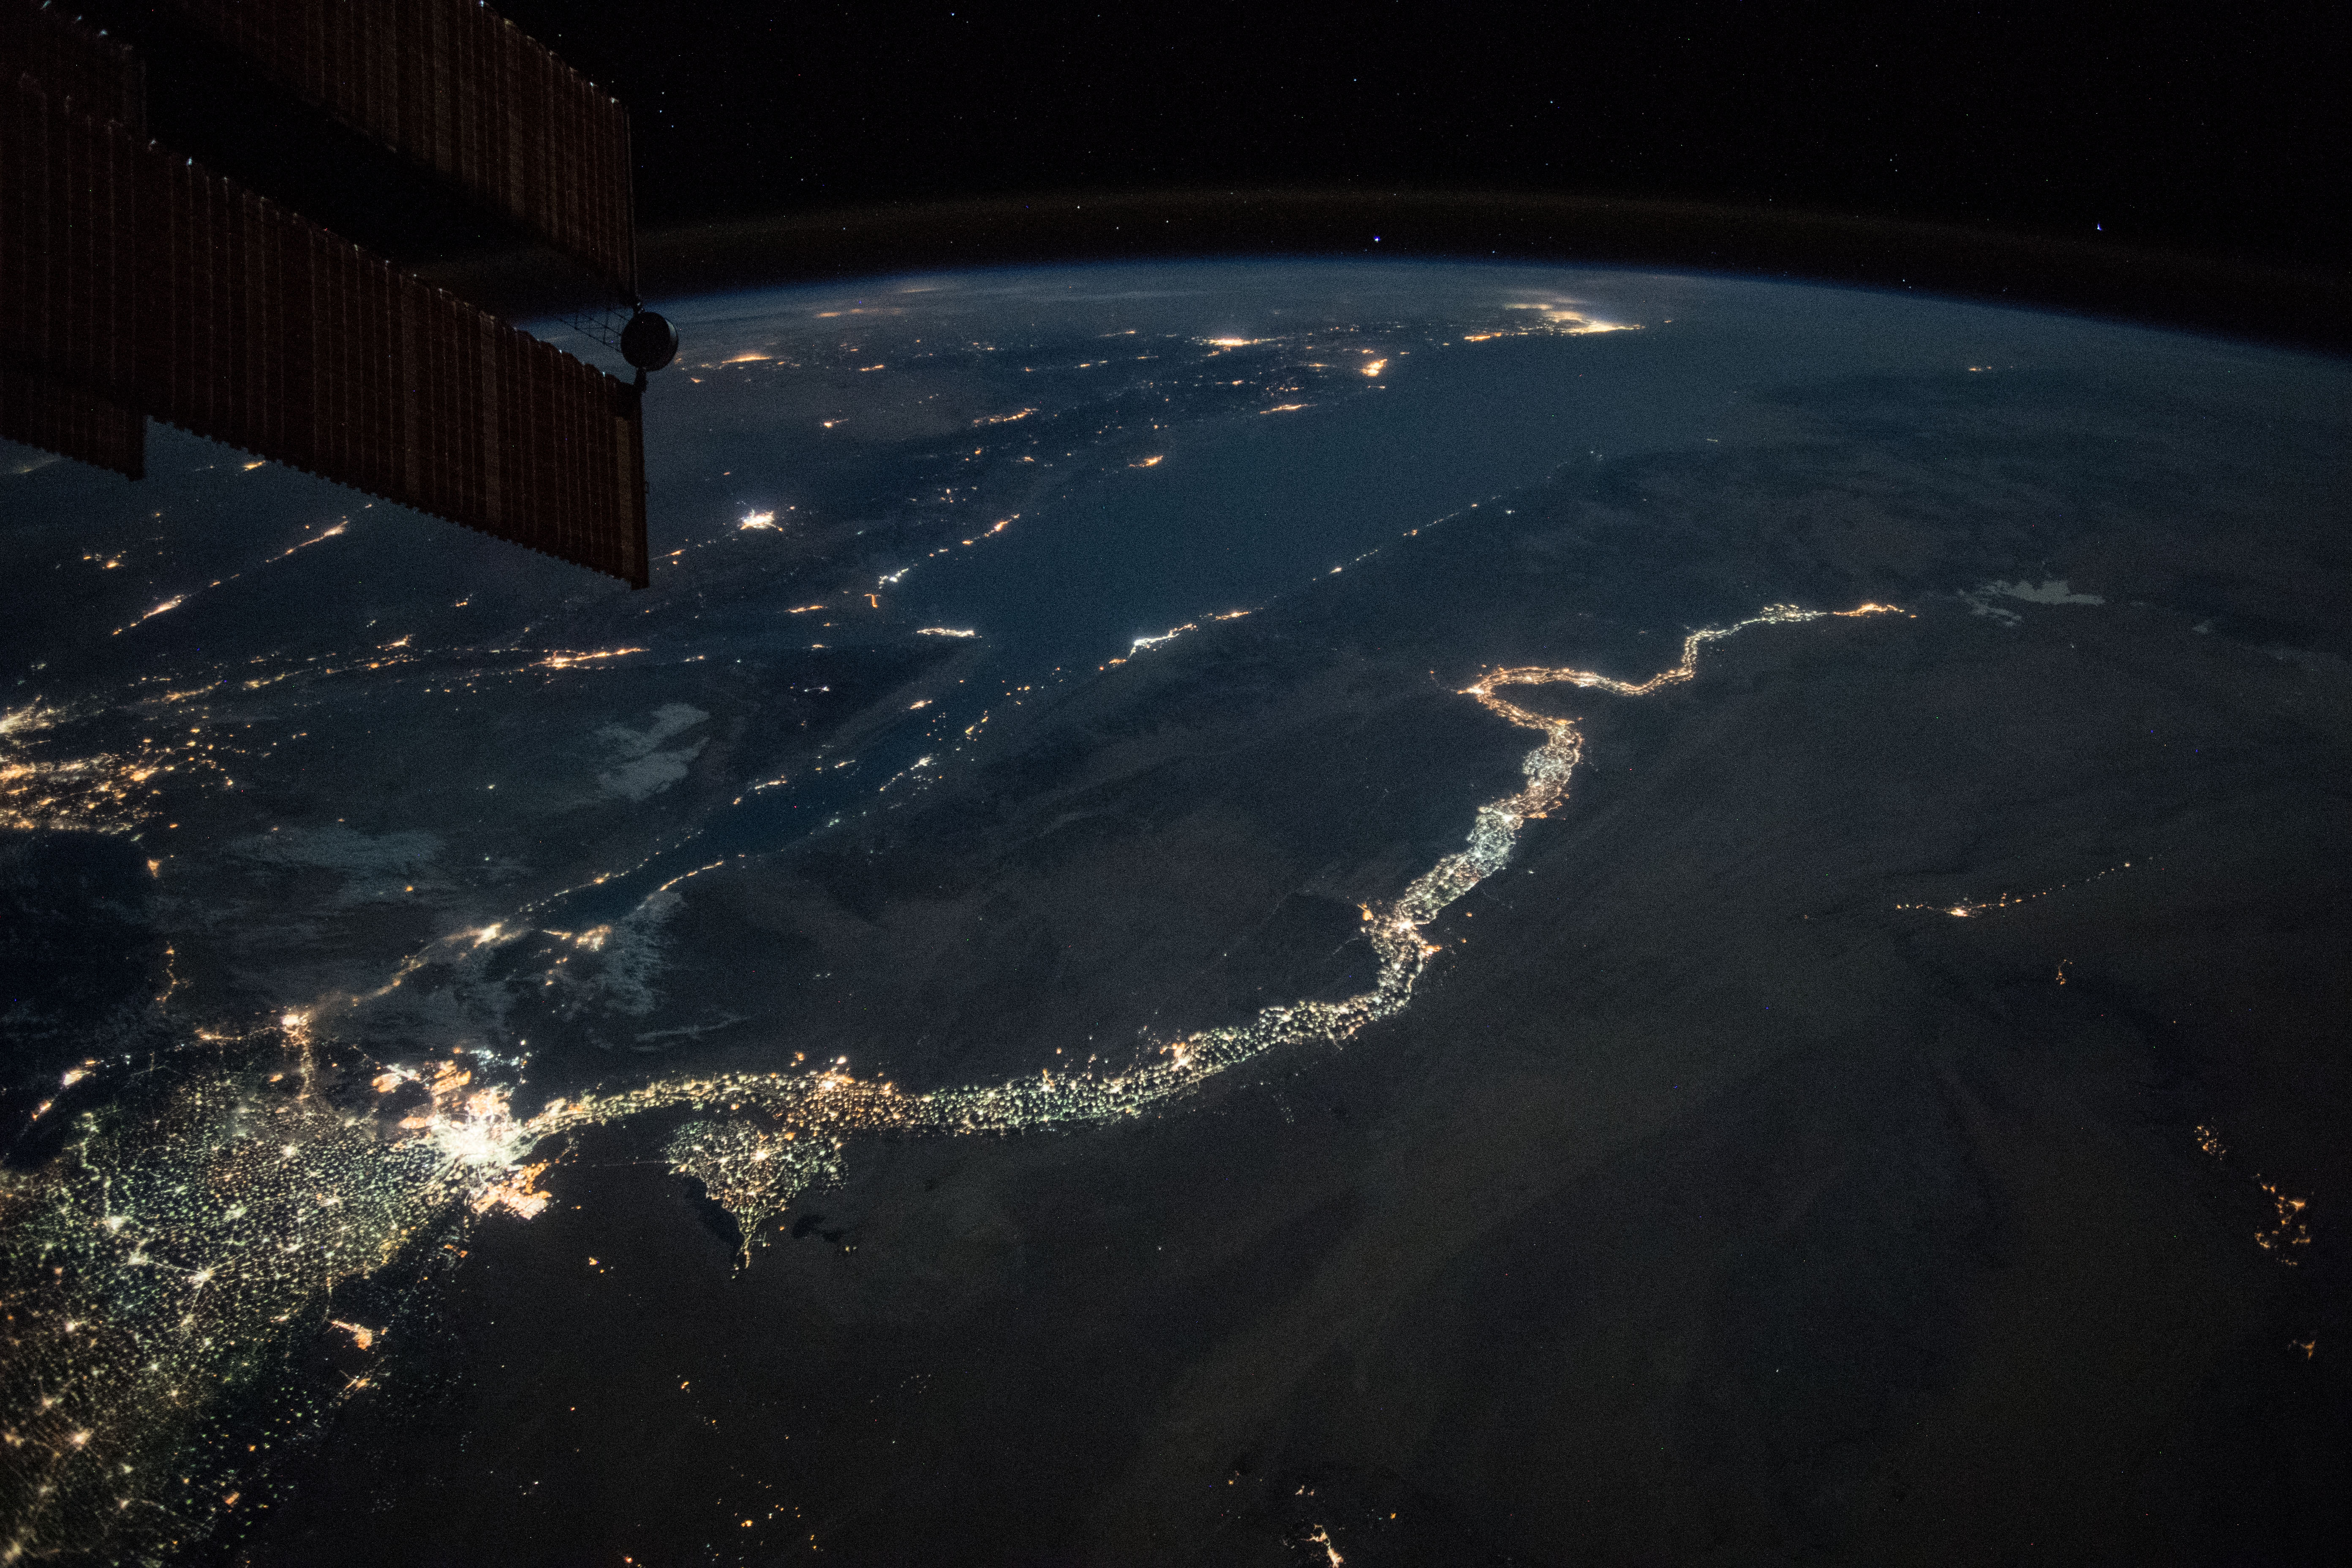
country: EGYPT
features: EASTERN DESERT, CAIRO CITY, GULF OF SUEZ, GULF OF AQABA, ISMAILIA CITY, SUEZ CITY, MANSOURA CITY, FAIYUM CITY, MINYA CITY, NILE RIVER, NIGHT, EARTH LIMB
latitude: 27.8
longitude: 32.6
